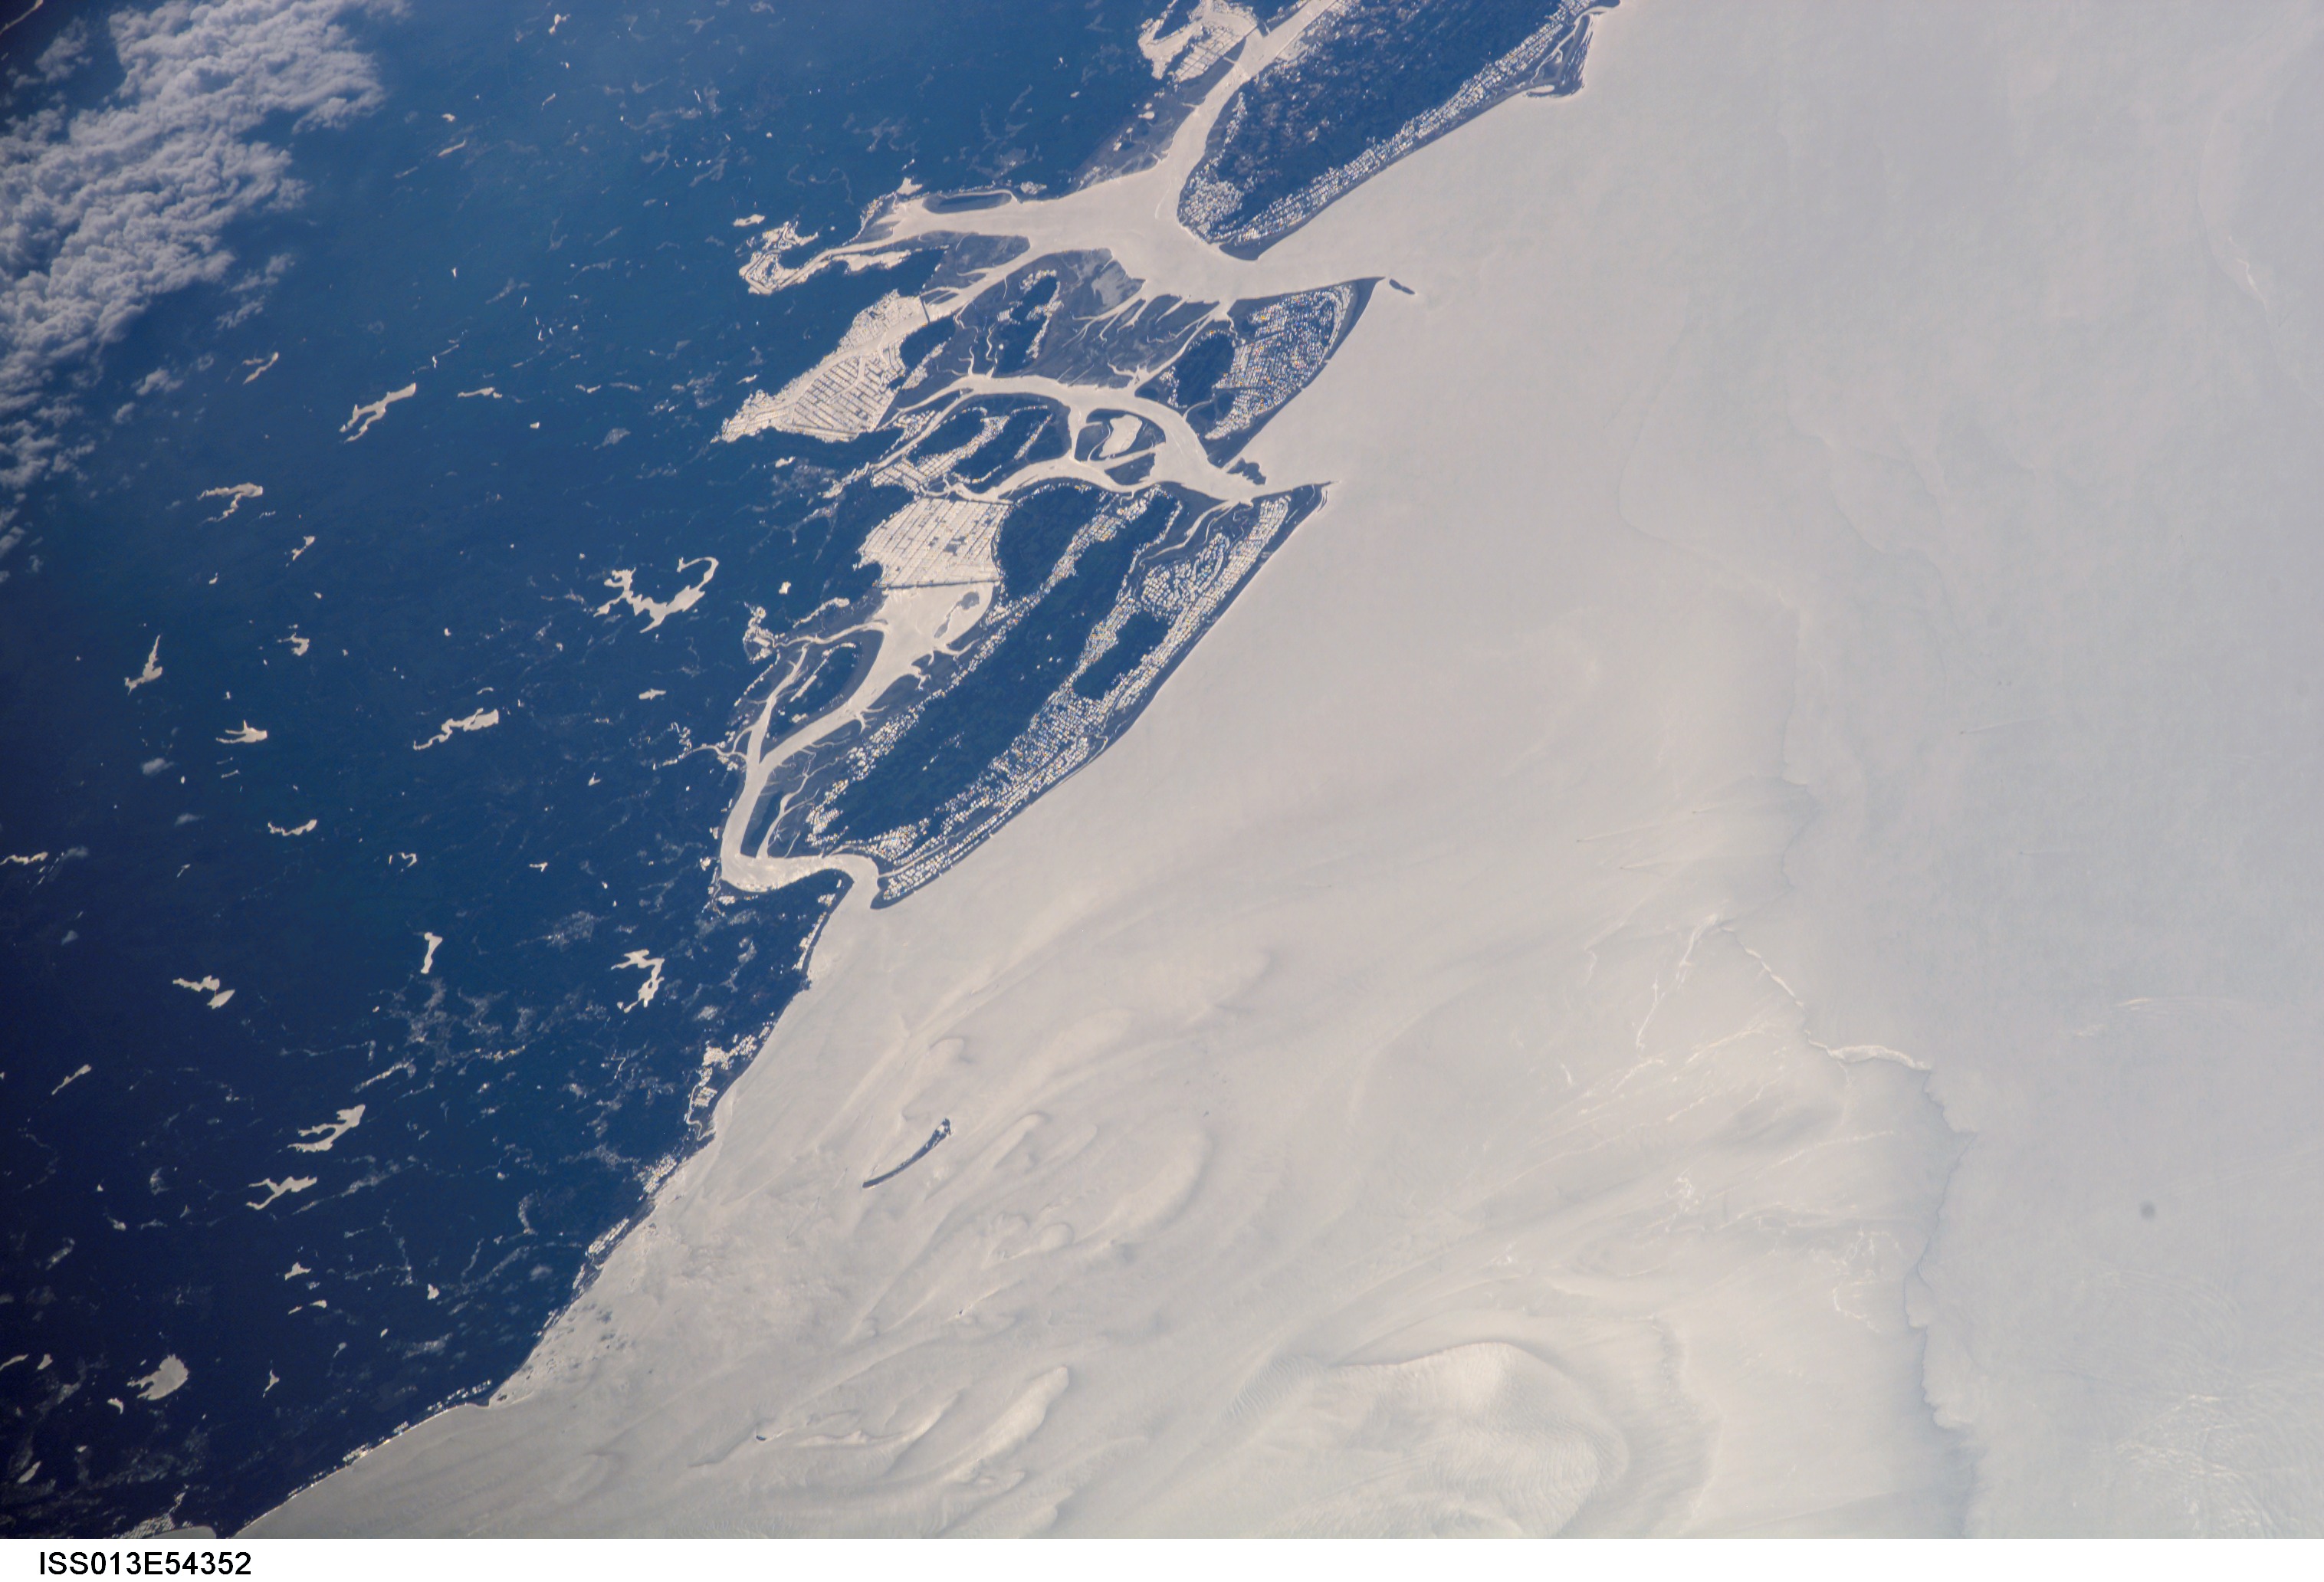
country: CHINA
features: SUNGLINT, SOUTH CHINA SEA
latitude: 20.6
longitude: 110.5
